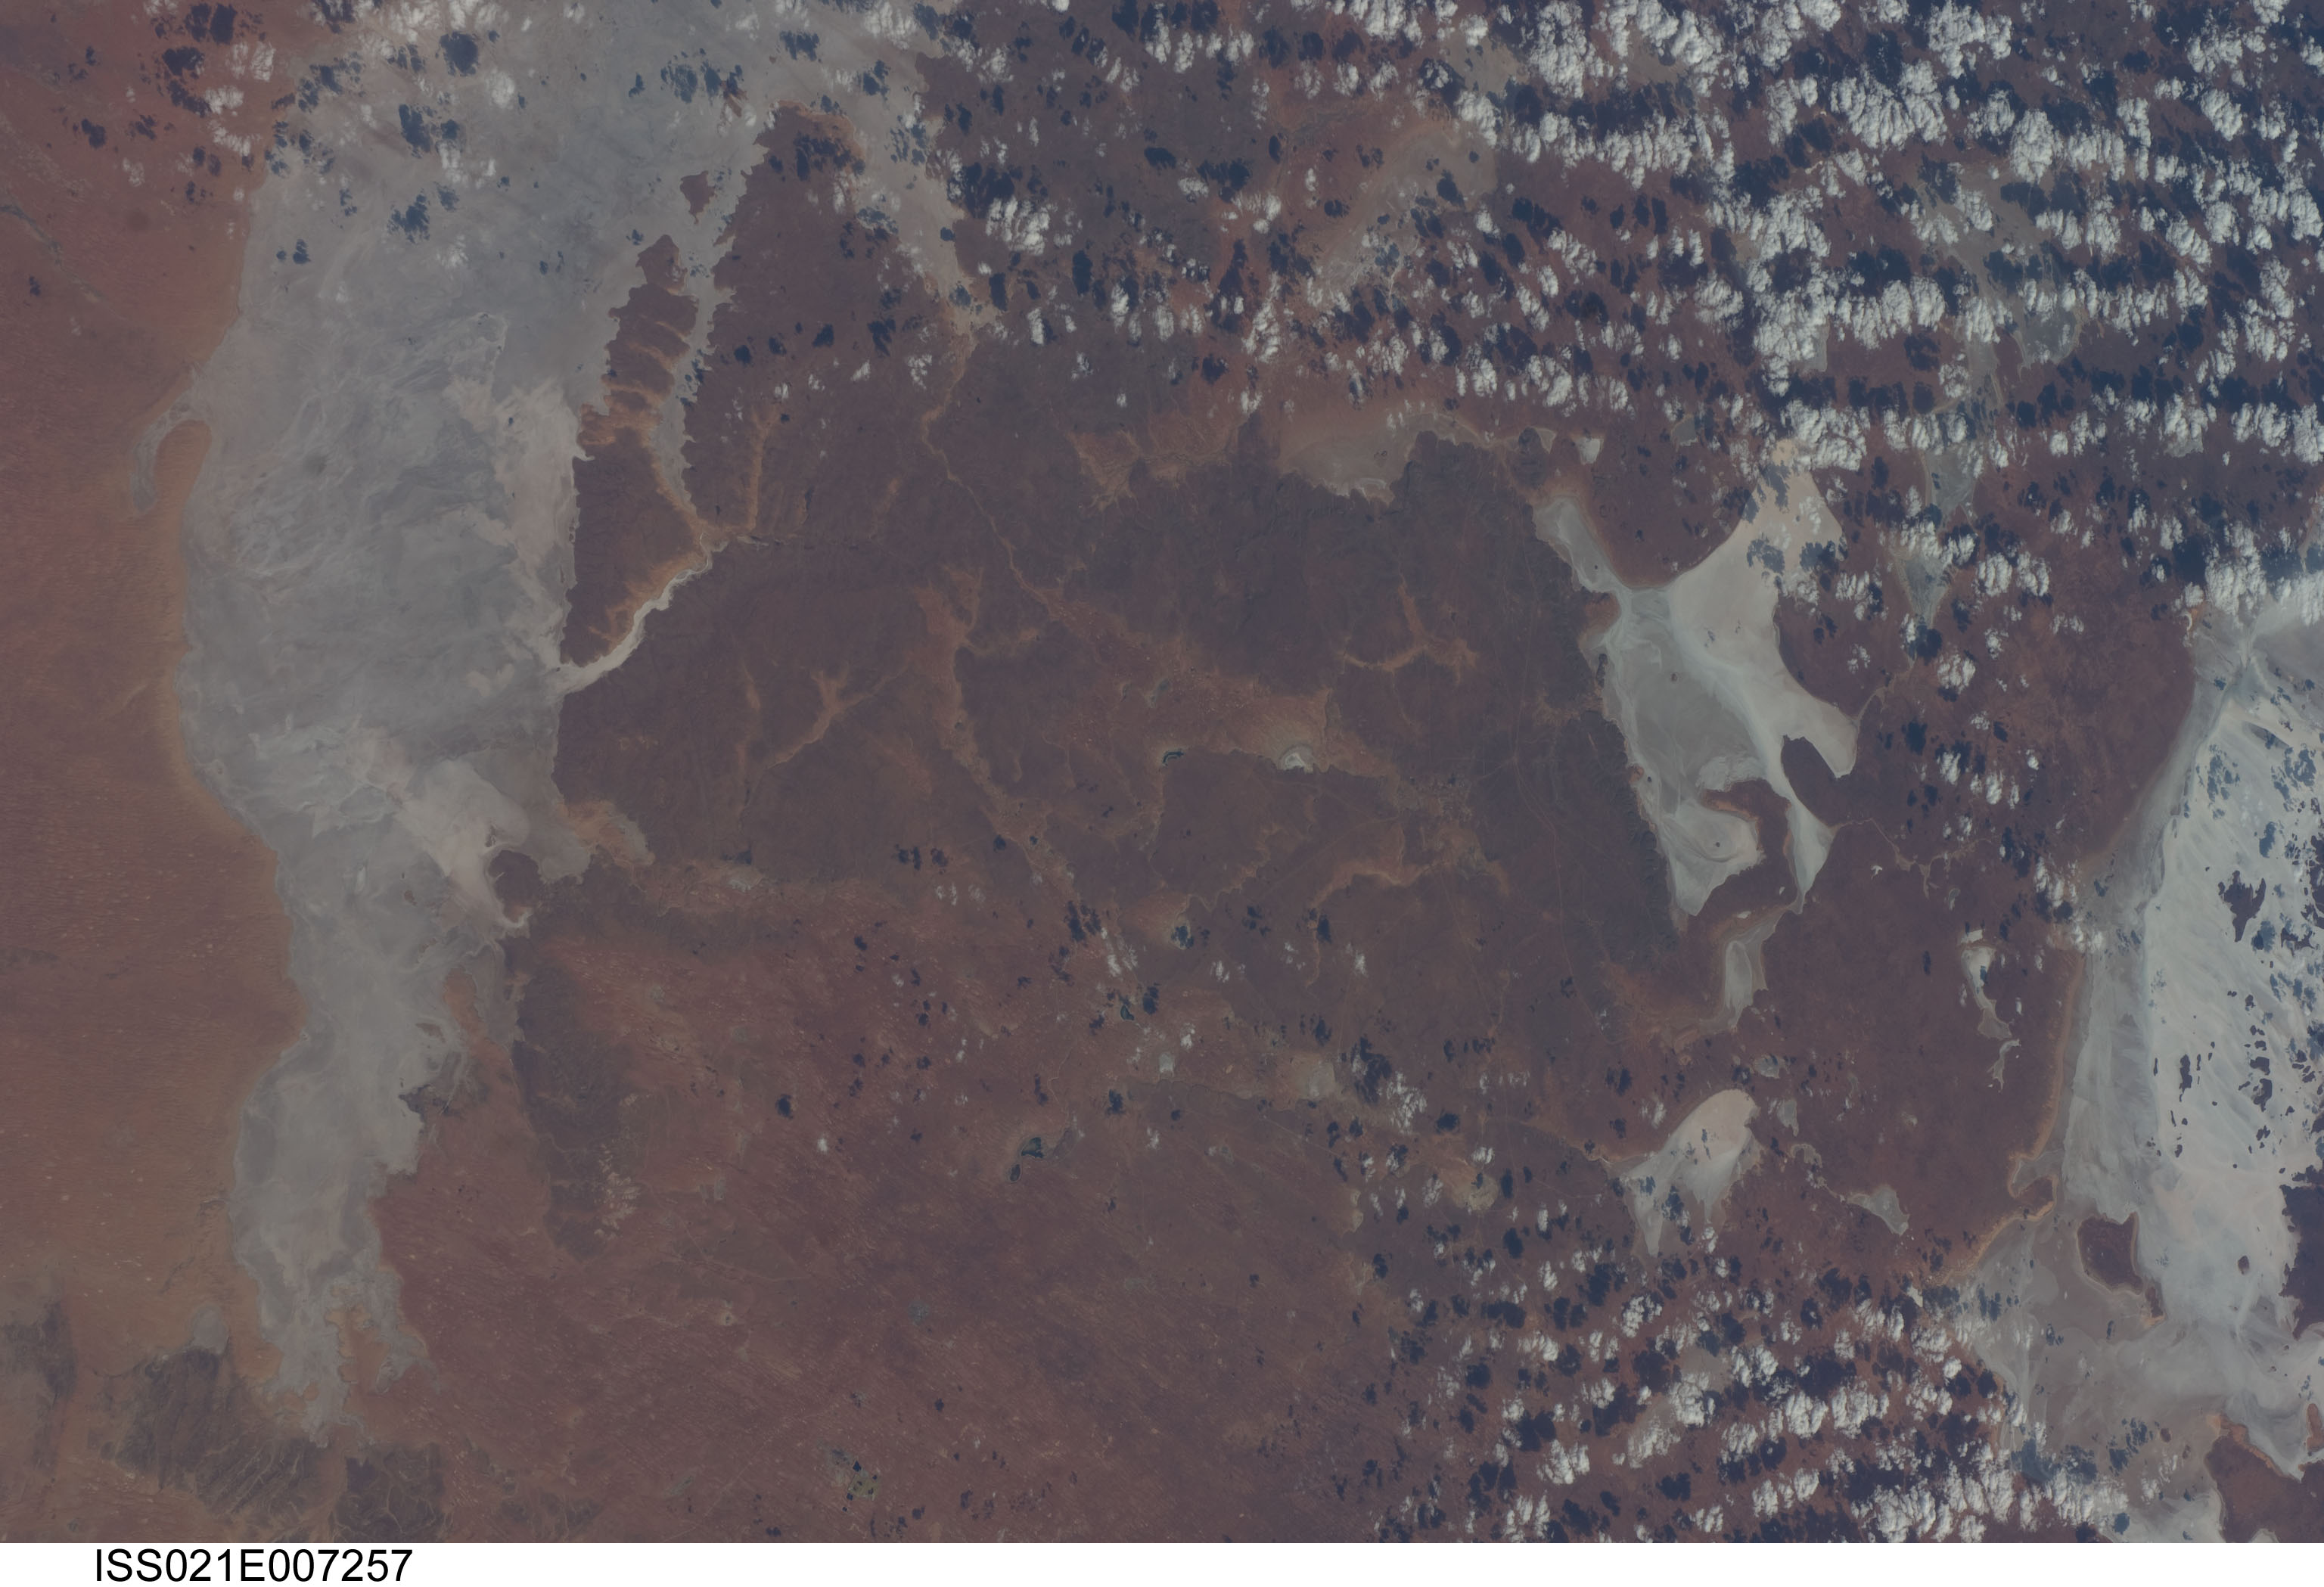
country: AUSTRALIA-SA
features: NW. LAKE TORRENS, LAKE HART, ISLAND LAGOON, LAKE GAIRDNER
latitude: -31.0
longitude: 137.0
